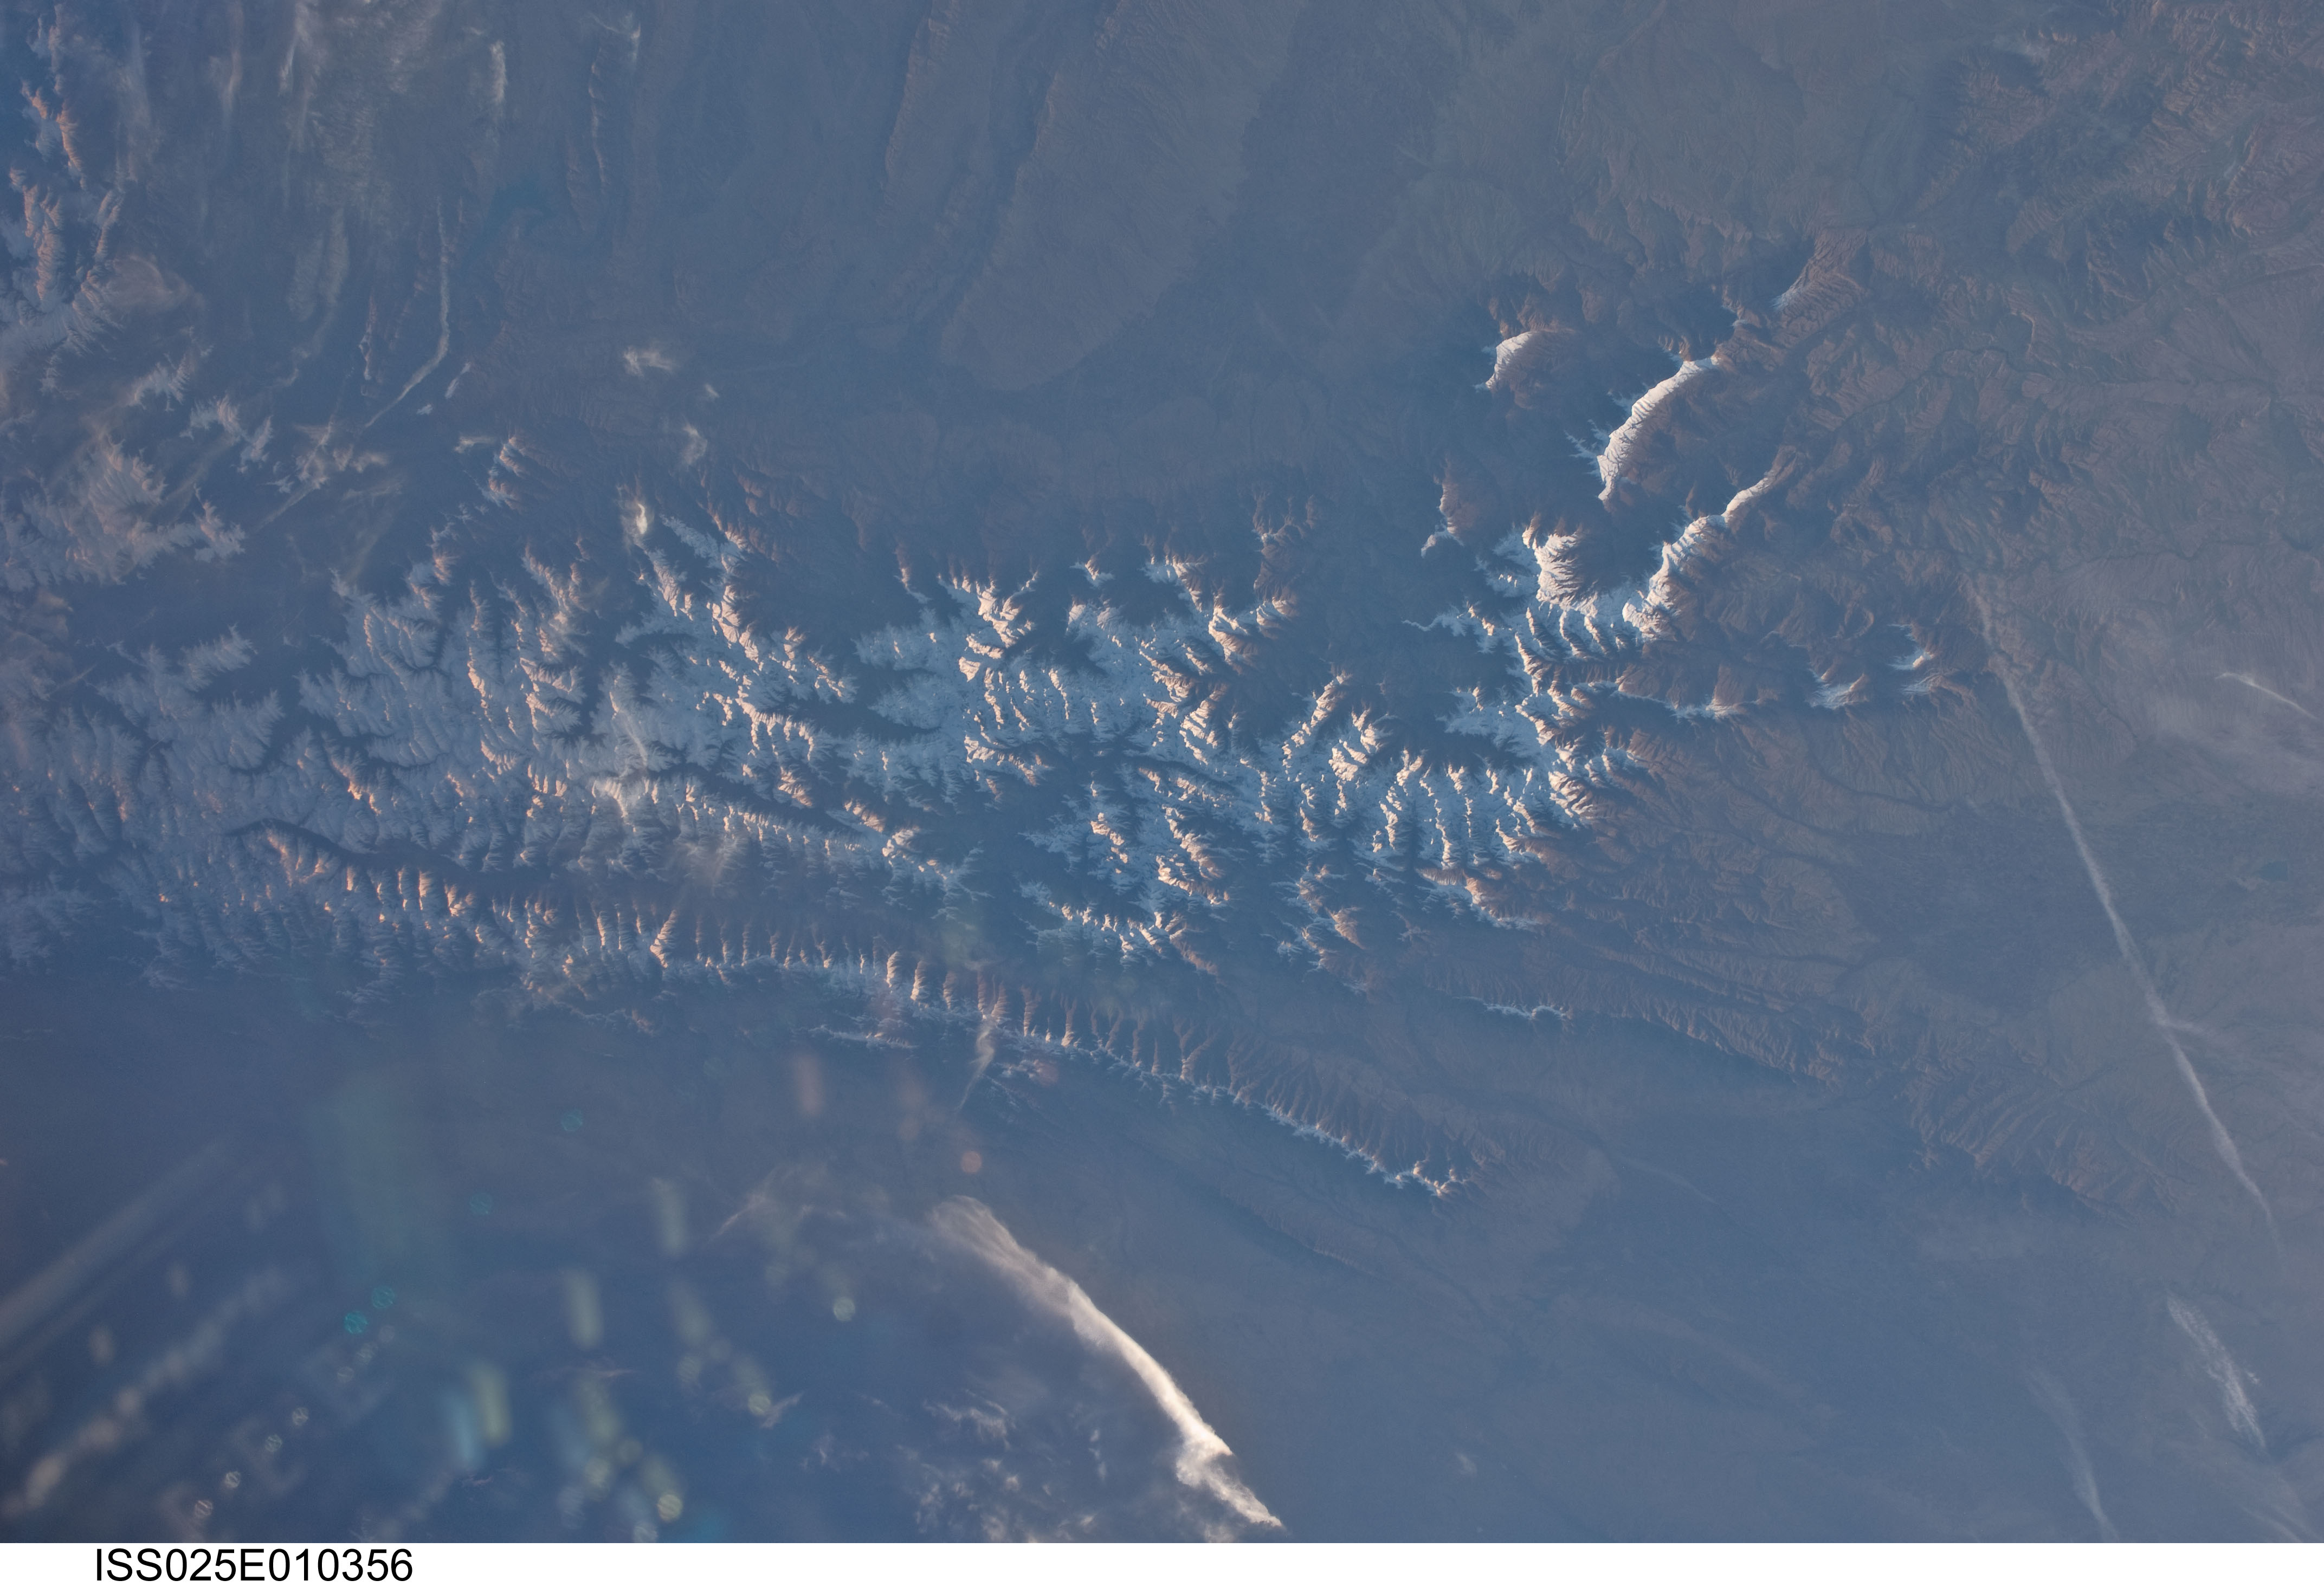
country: TAJIKISTAN
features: UZBEKISTAN; DUSHANBE TAJIKISTAN,ZARAFSHAN MOUNTAIN RANGE; SAMARKAND
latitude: 39.0
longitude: 68.5
